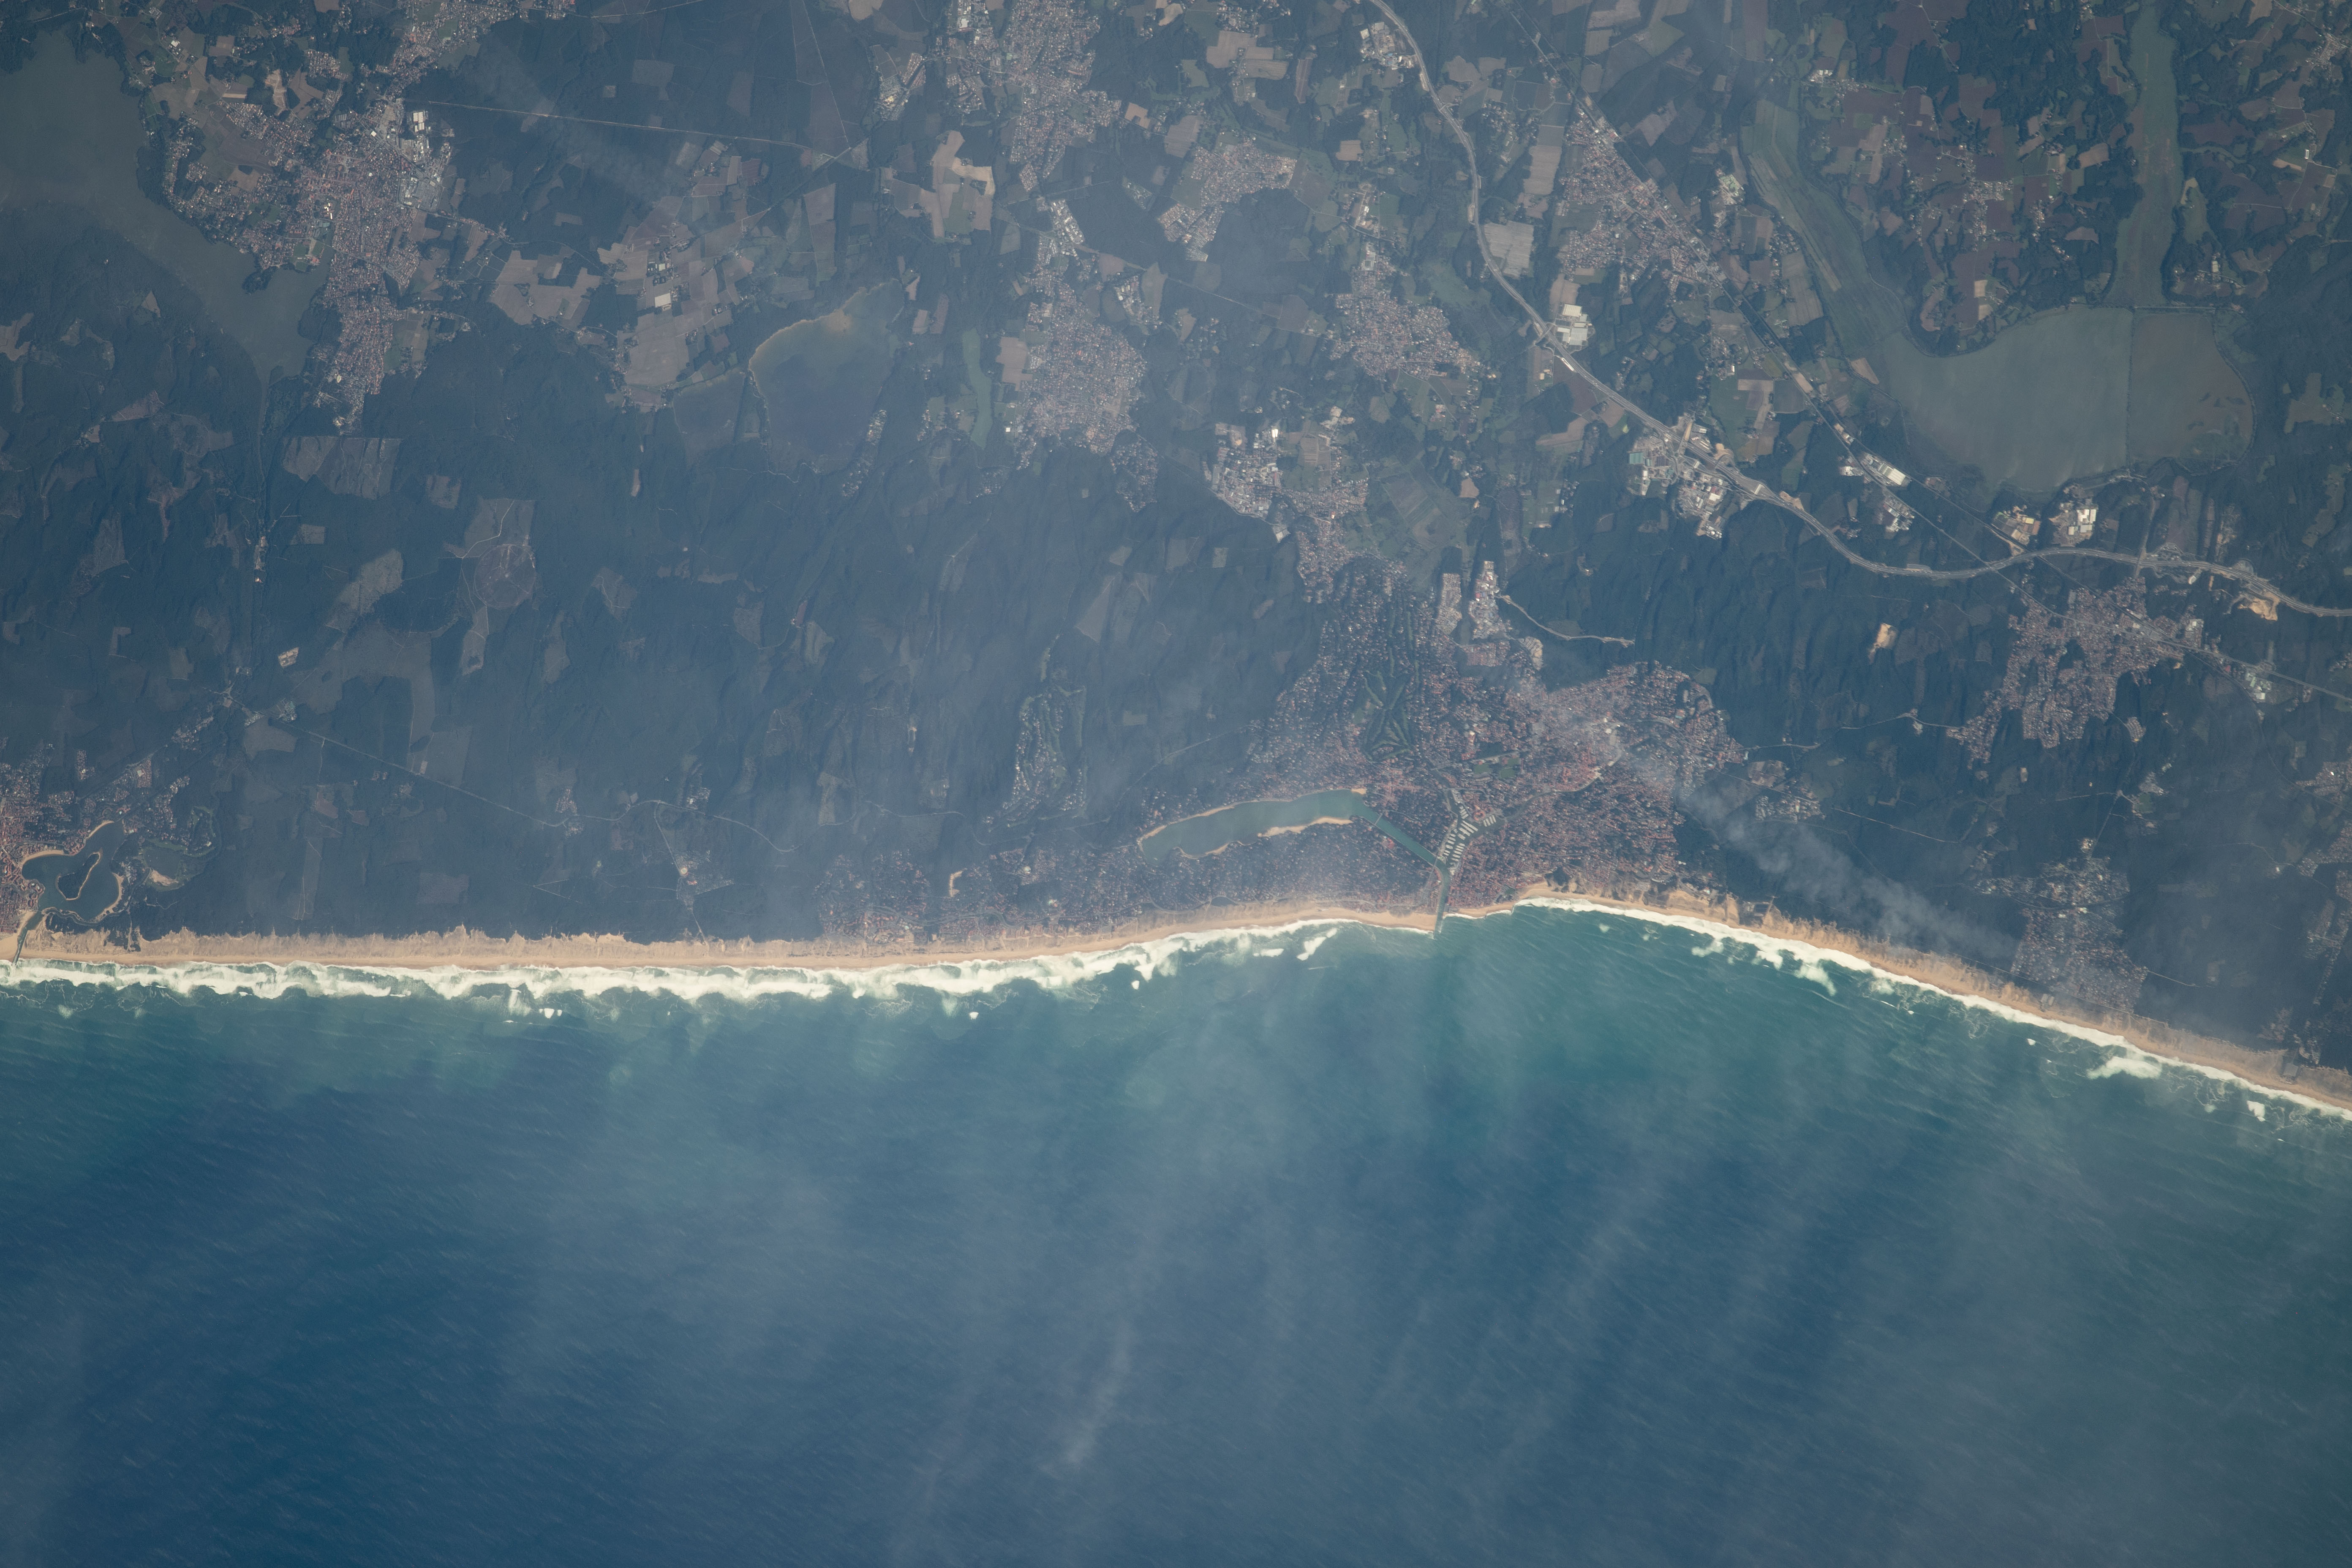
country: FRANCE
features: LE FOND DU LAC, LAC D'HOSSEGOR, LA PALOUMERE, LE REY
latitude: 43.7
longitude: -1.4
